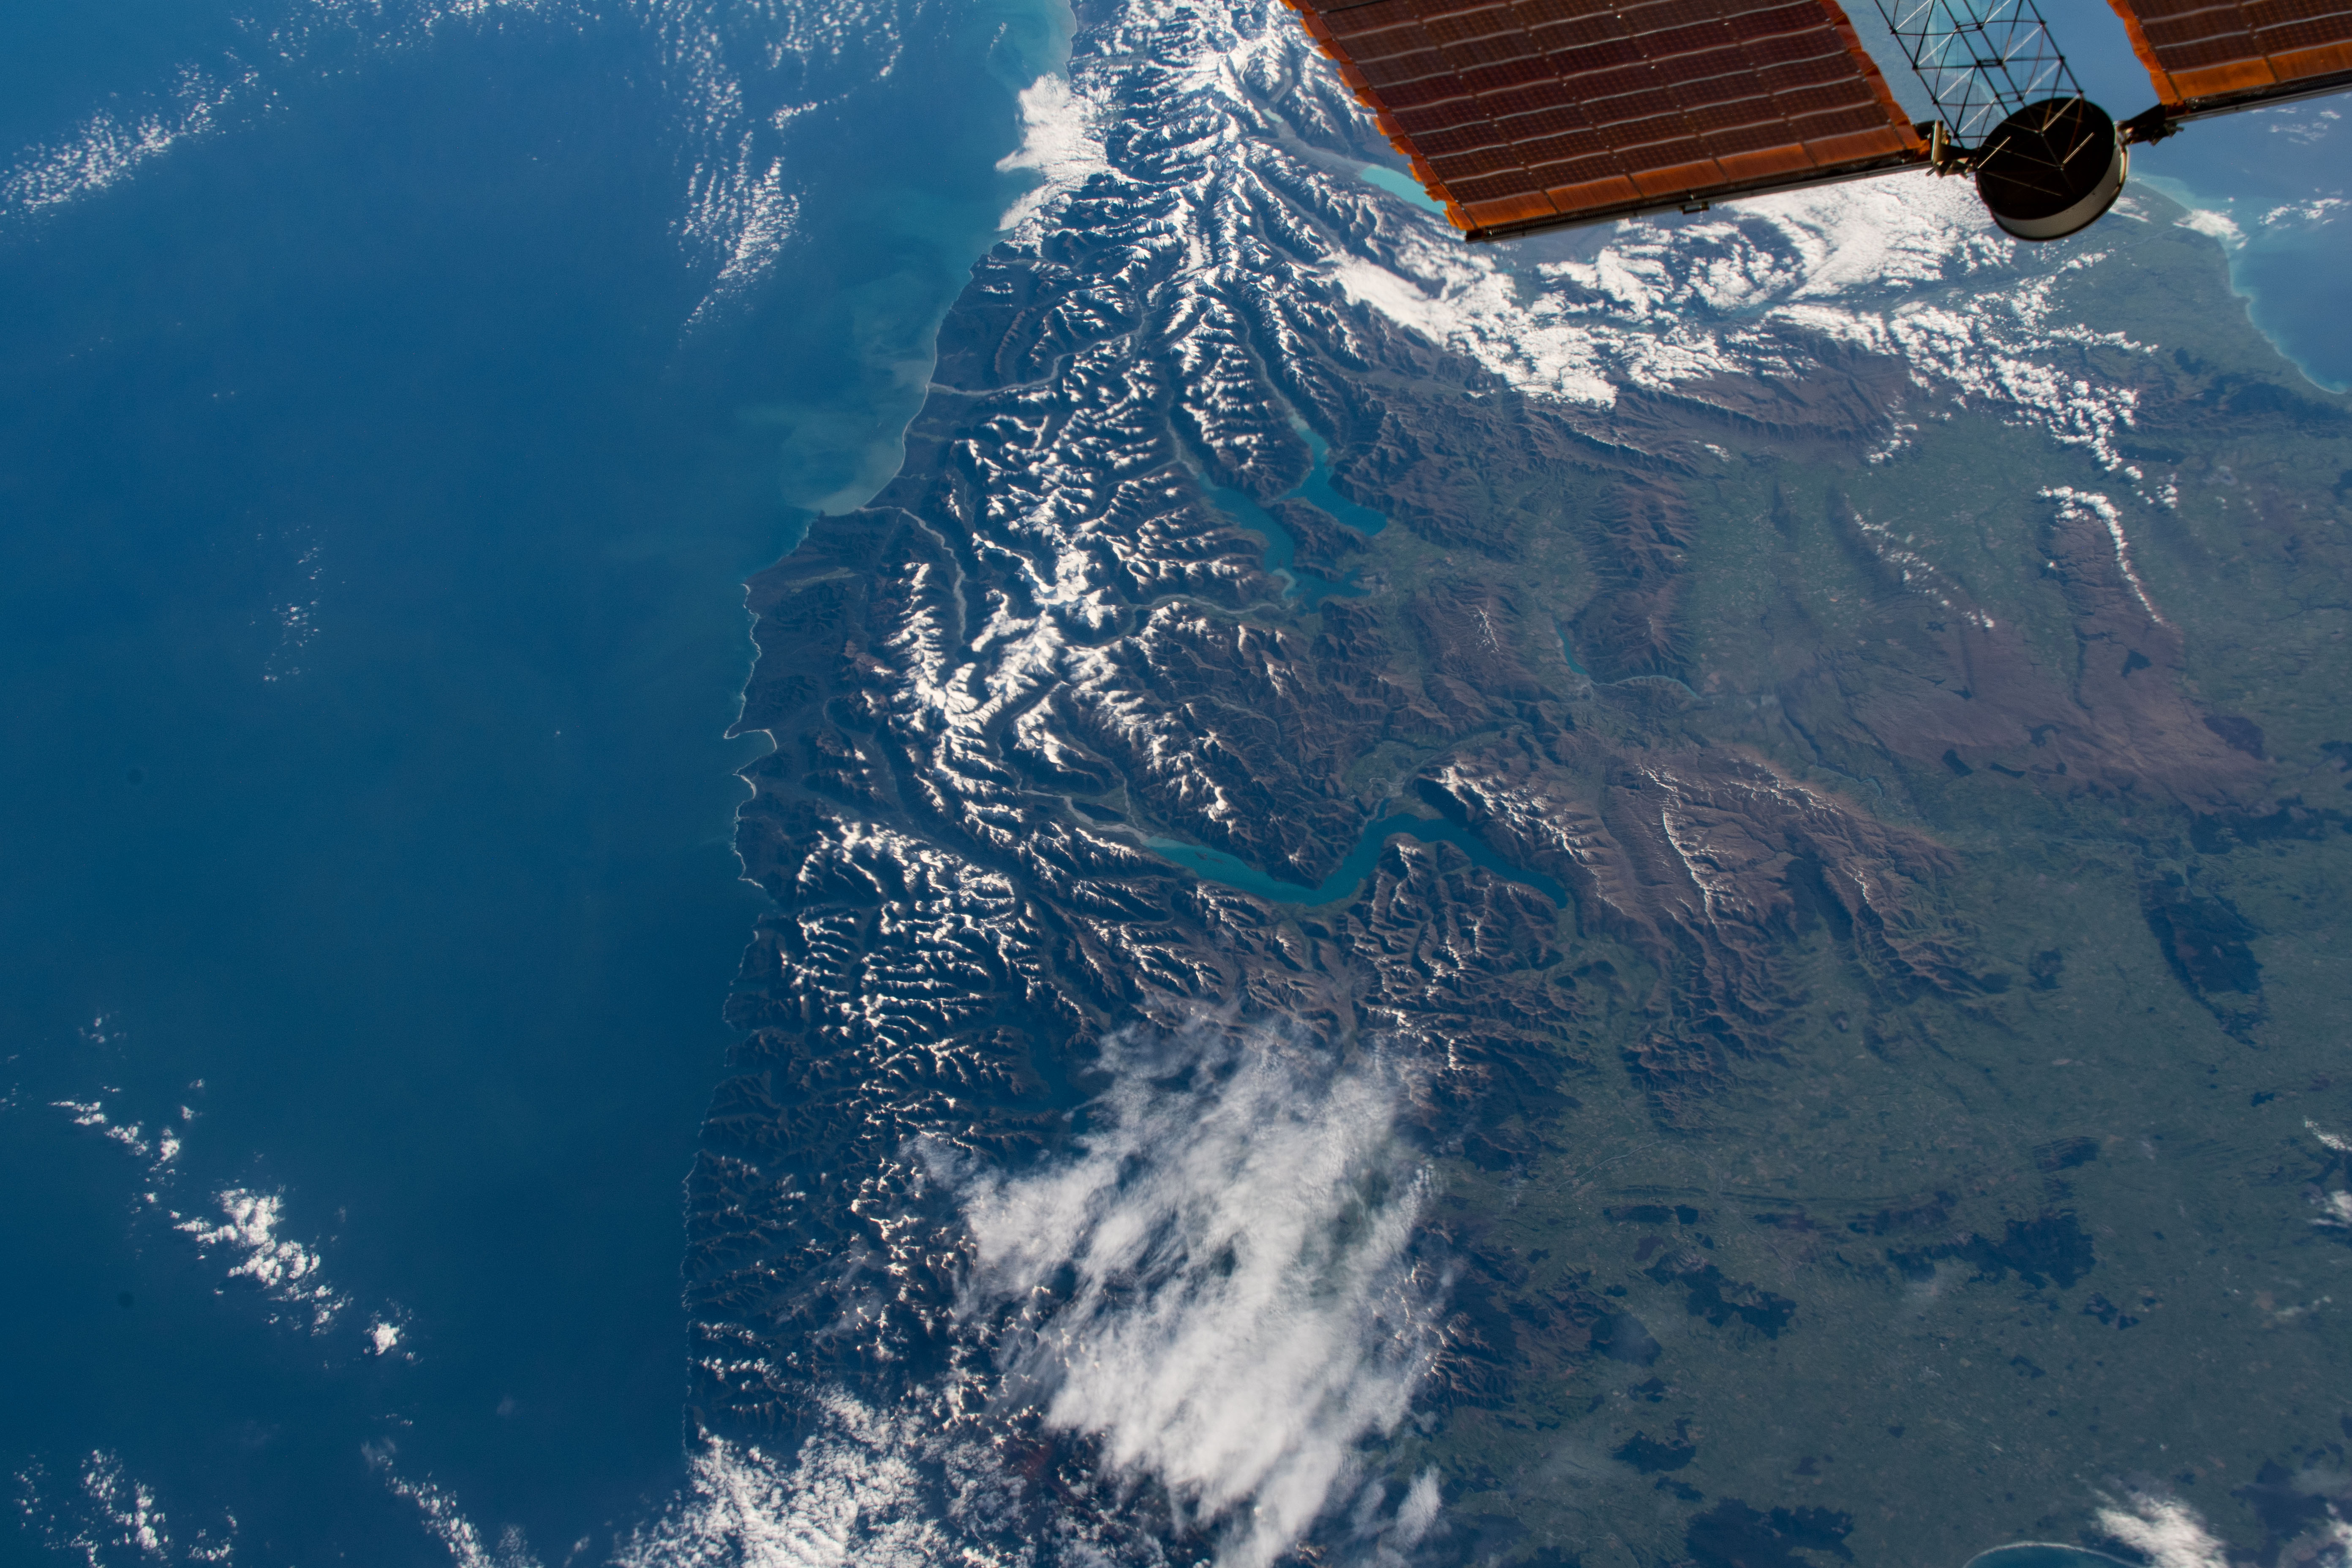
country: NEW ZEALAND-SI
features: LAKE WANAKA, LAKE HAWEA, SOUTHERN ALPS MOUNTAINS, LAKE WAKATIPU
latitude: -45.0
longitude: 168.5
